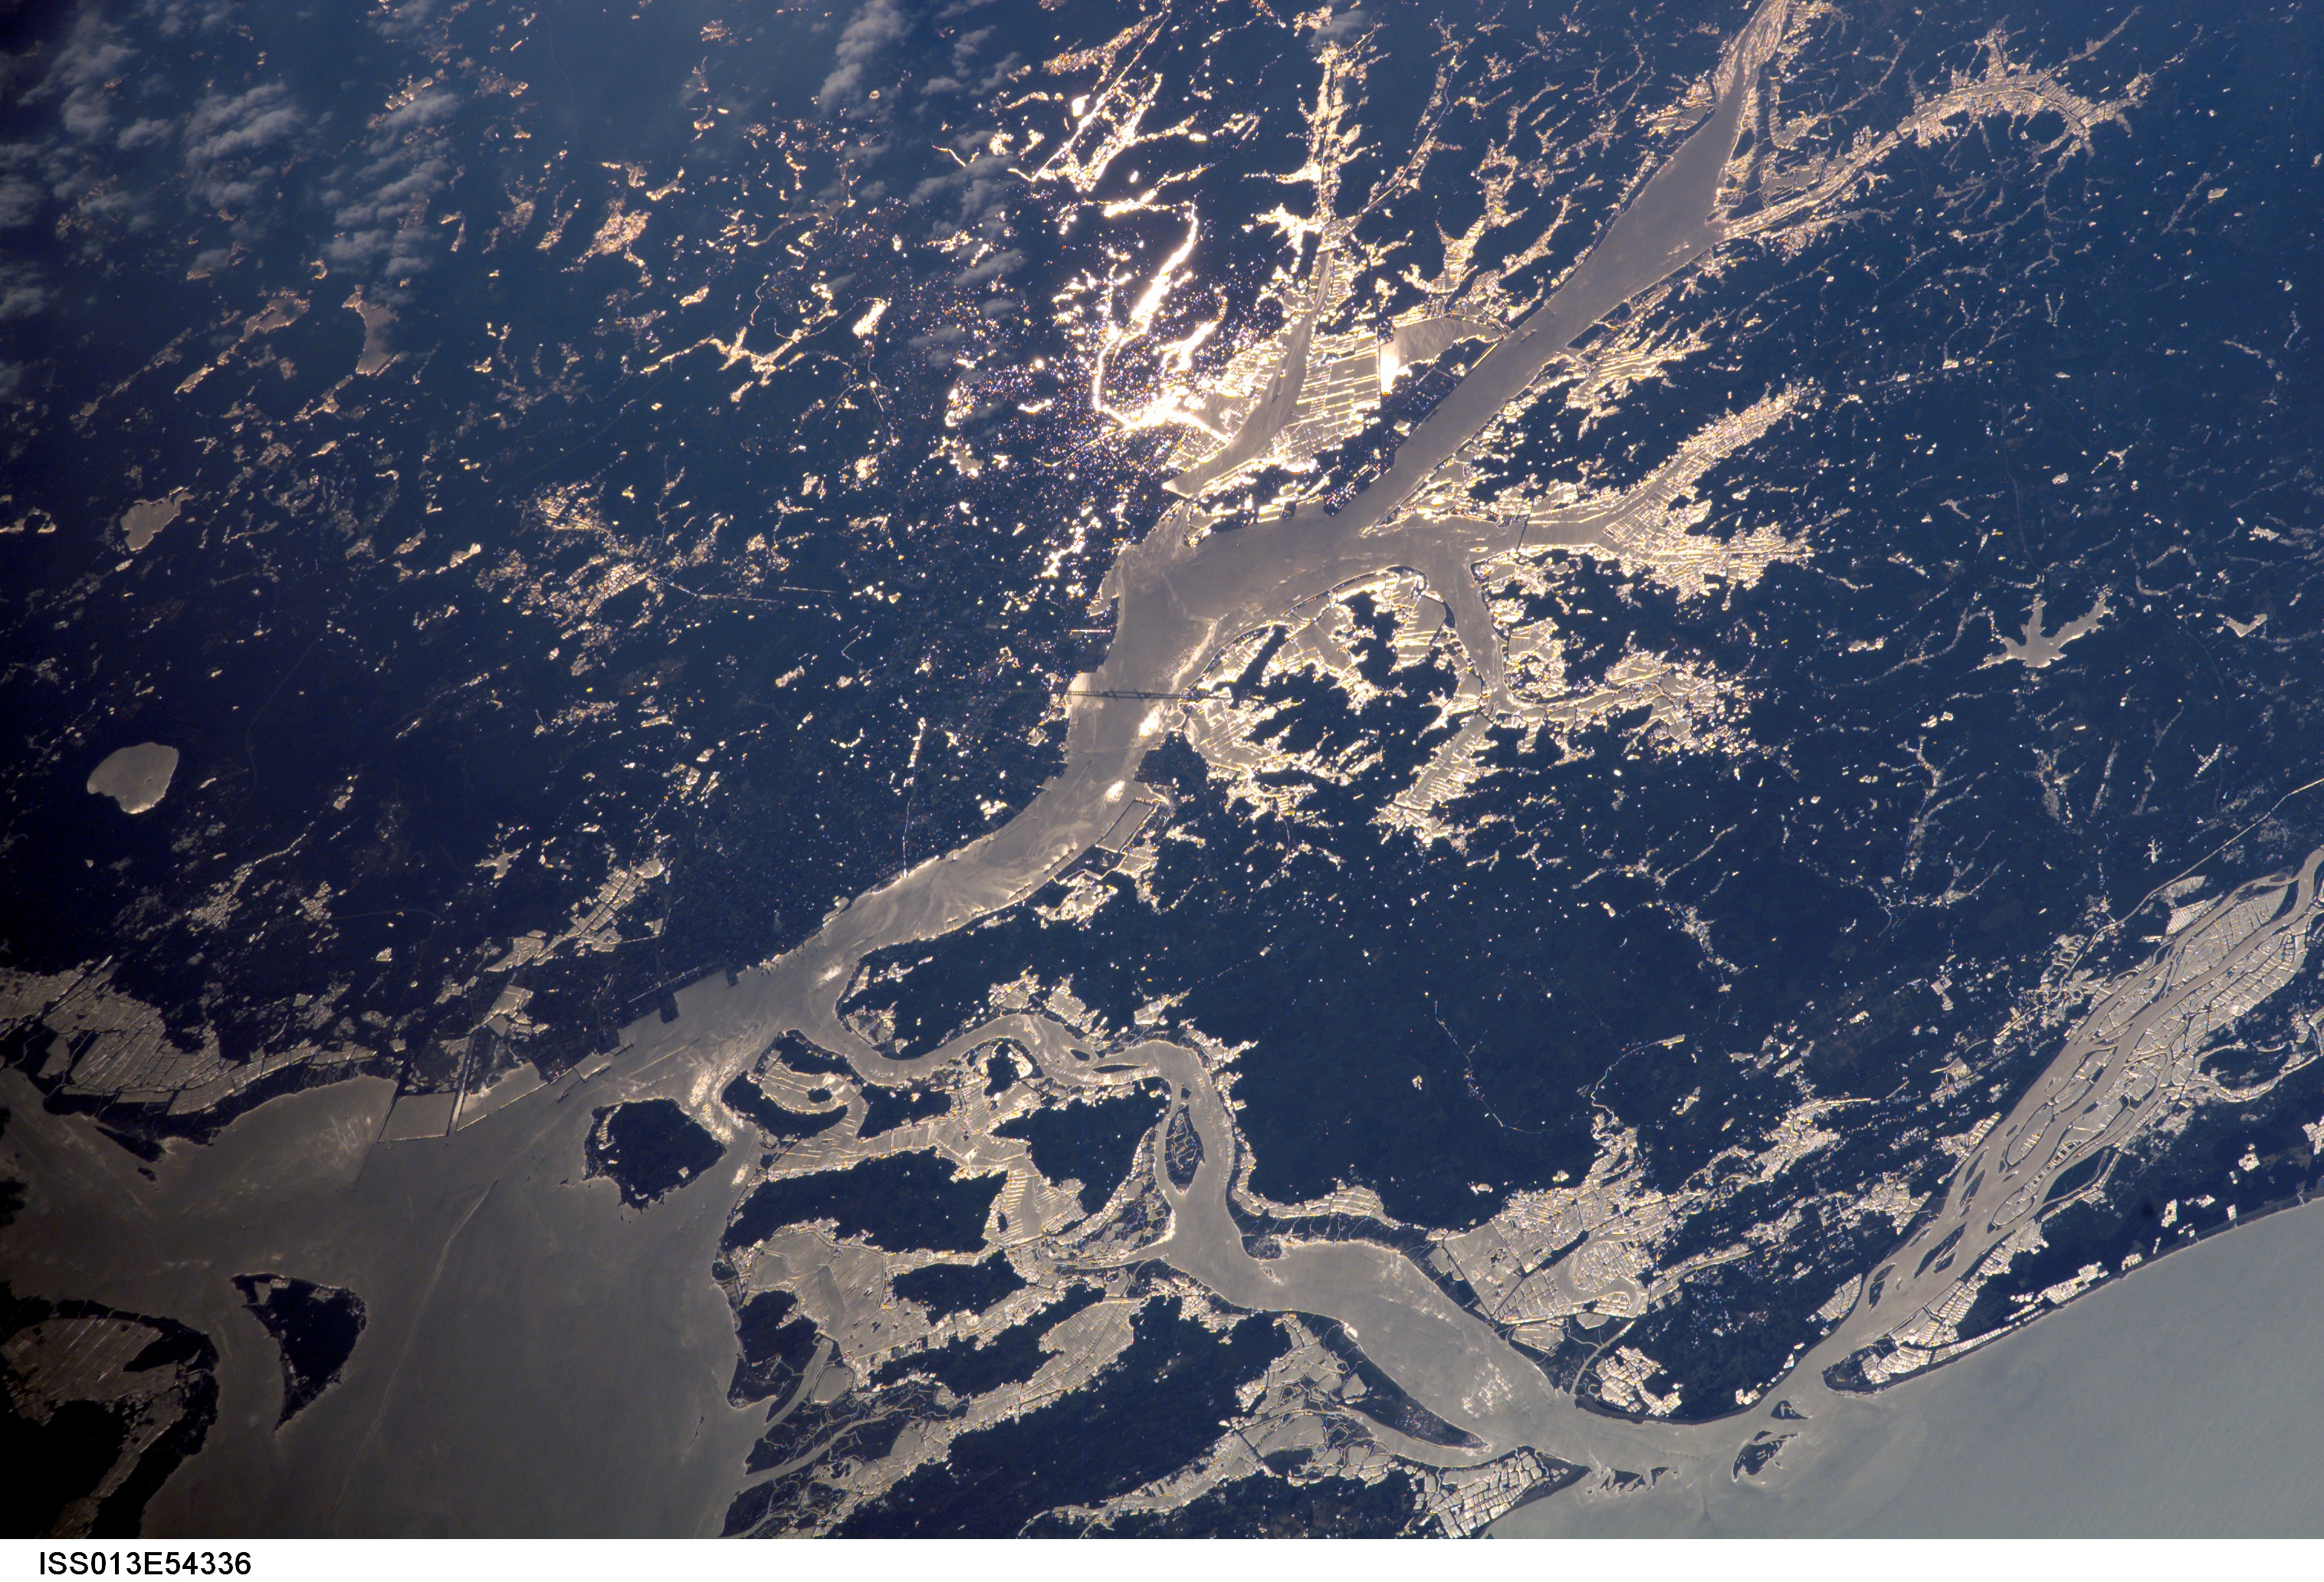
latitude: 21.3
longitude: 110.4
